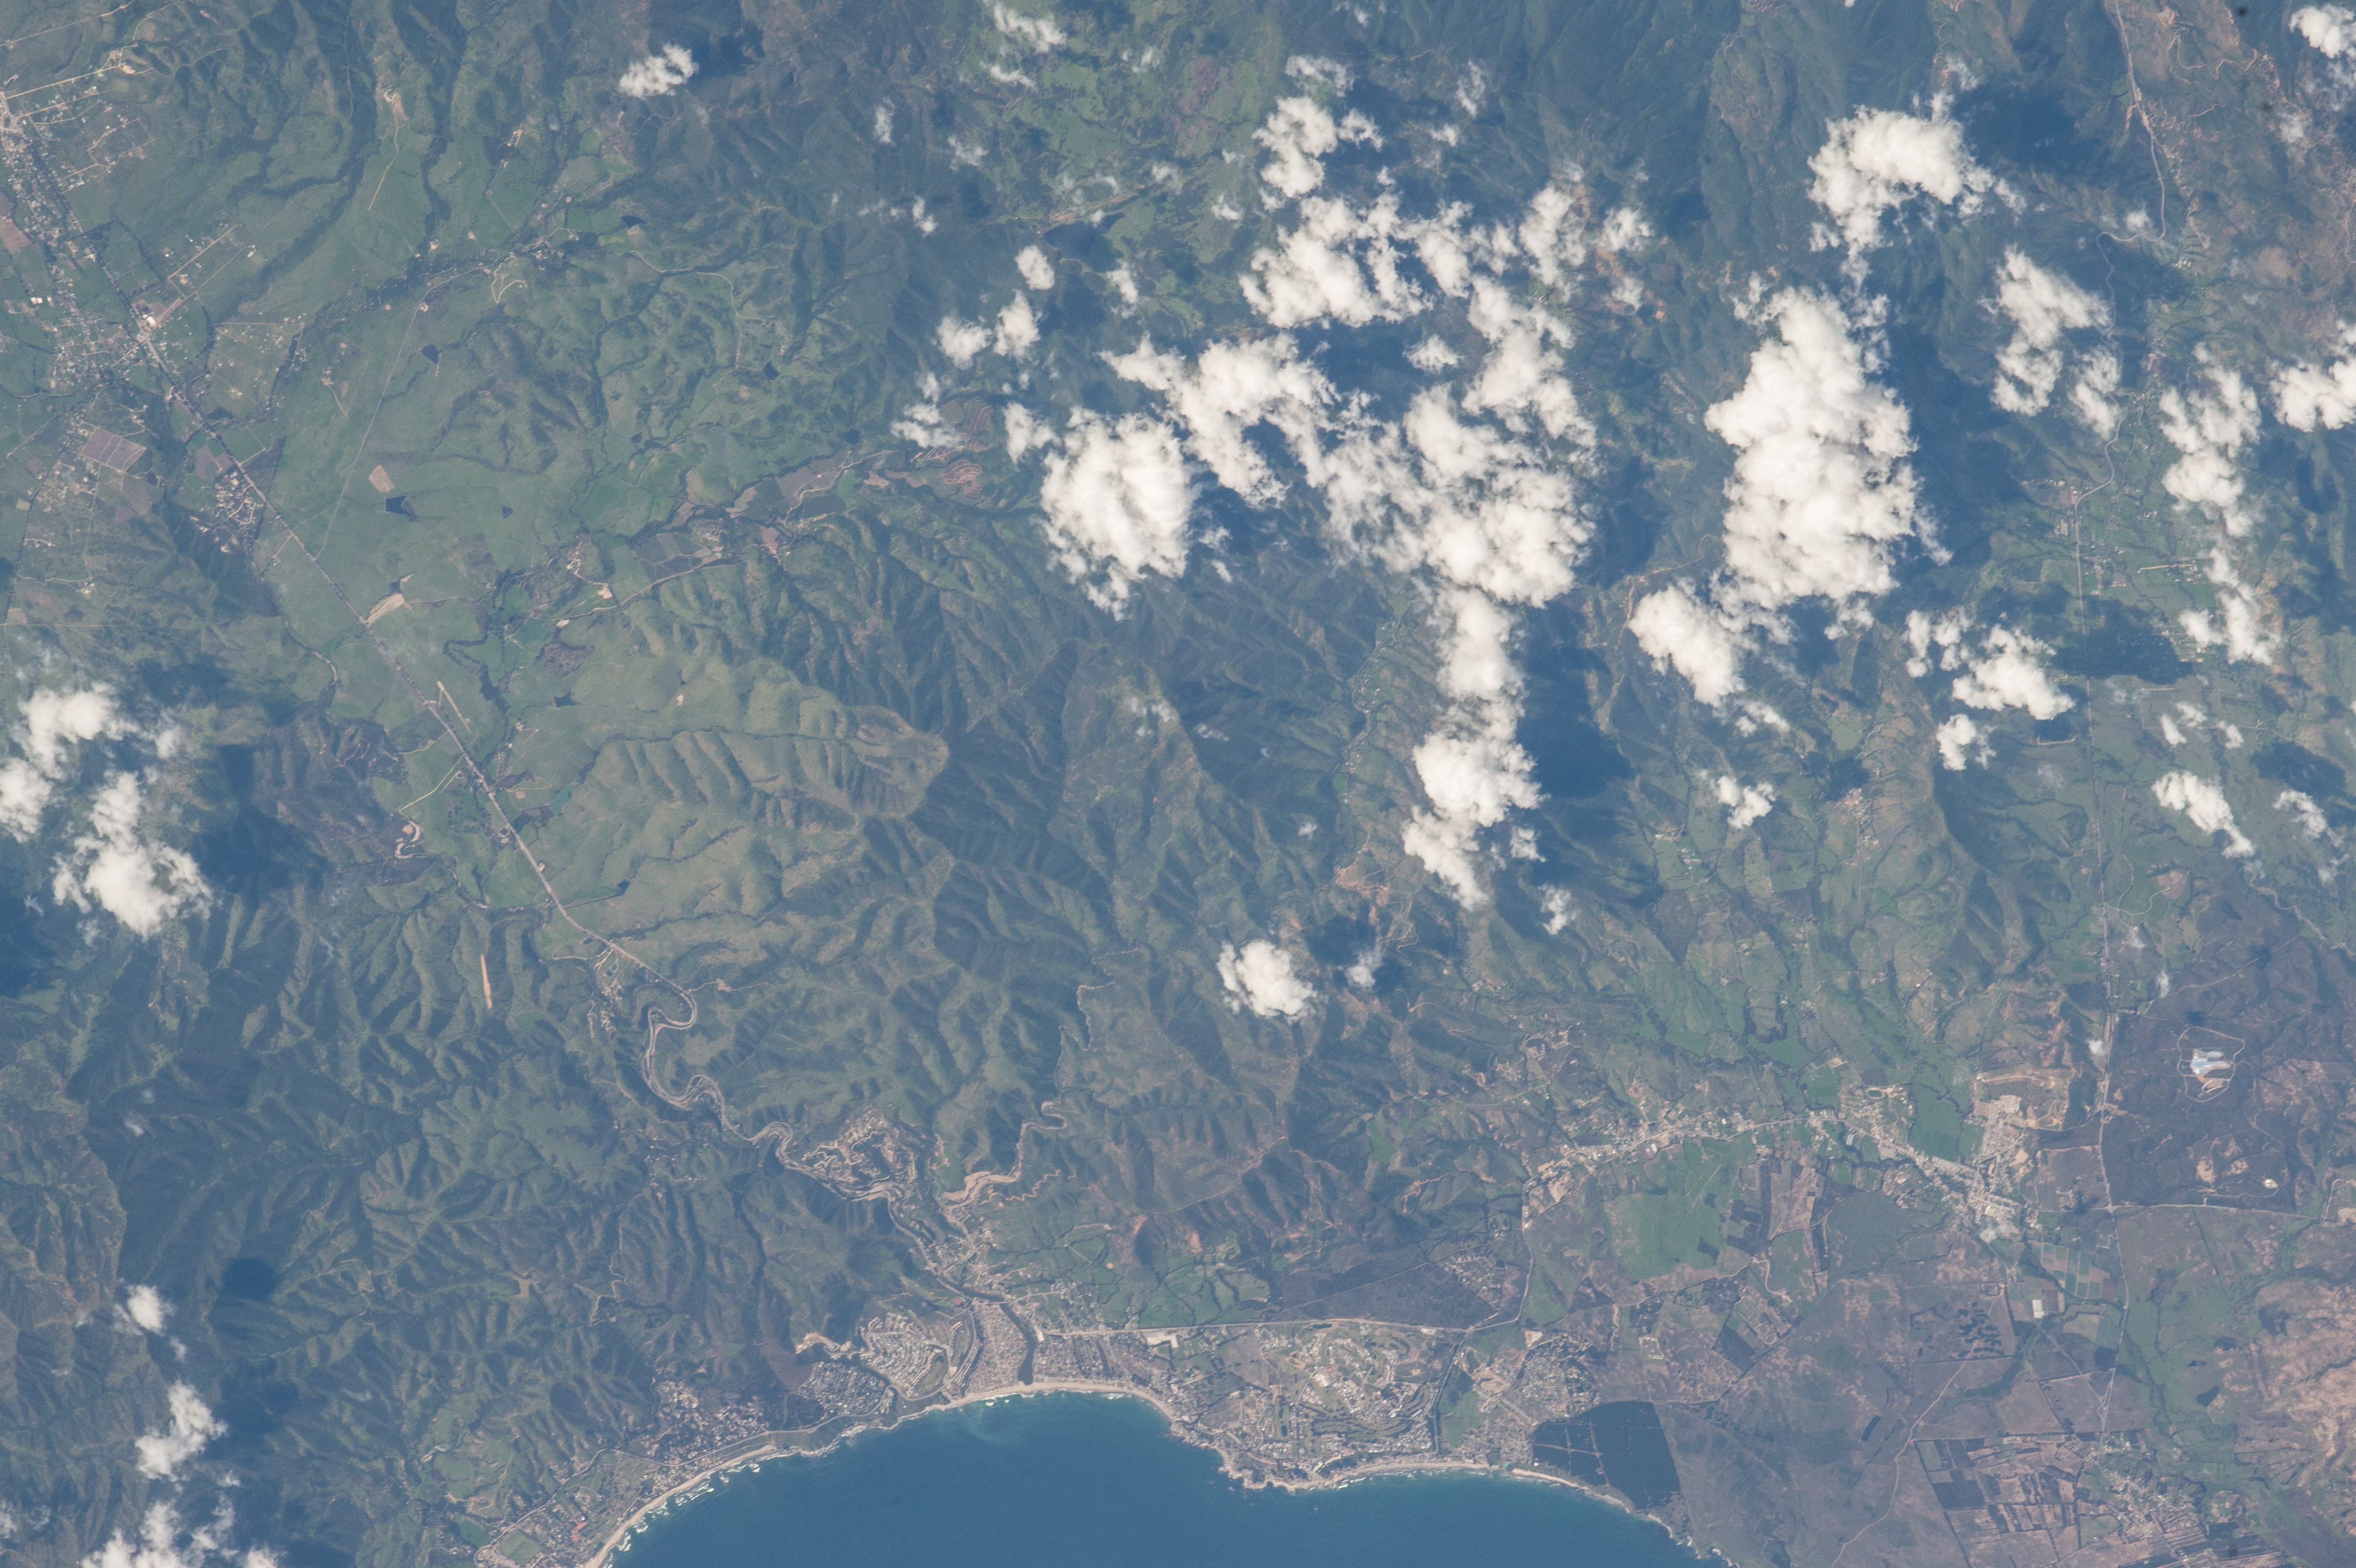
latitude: -32.7
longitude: -71.4
